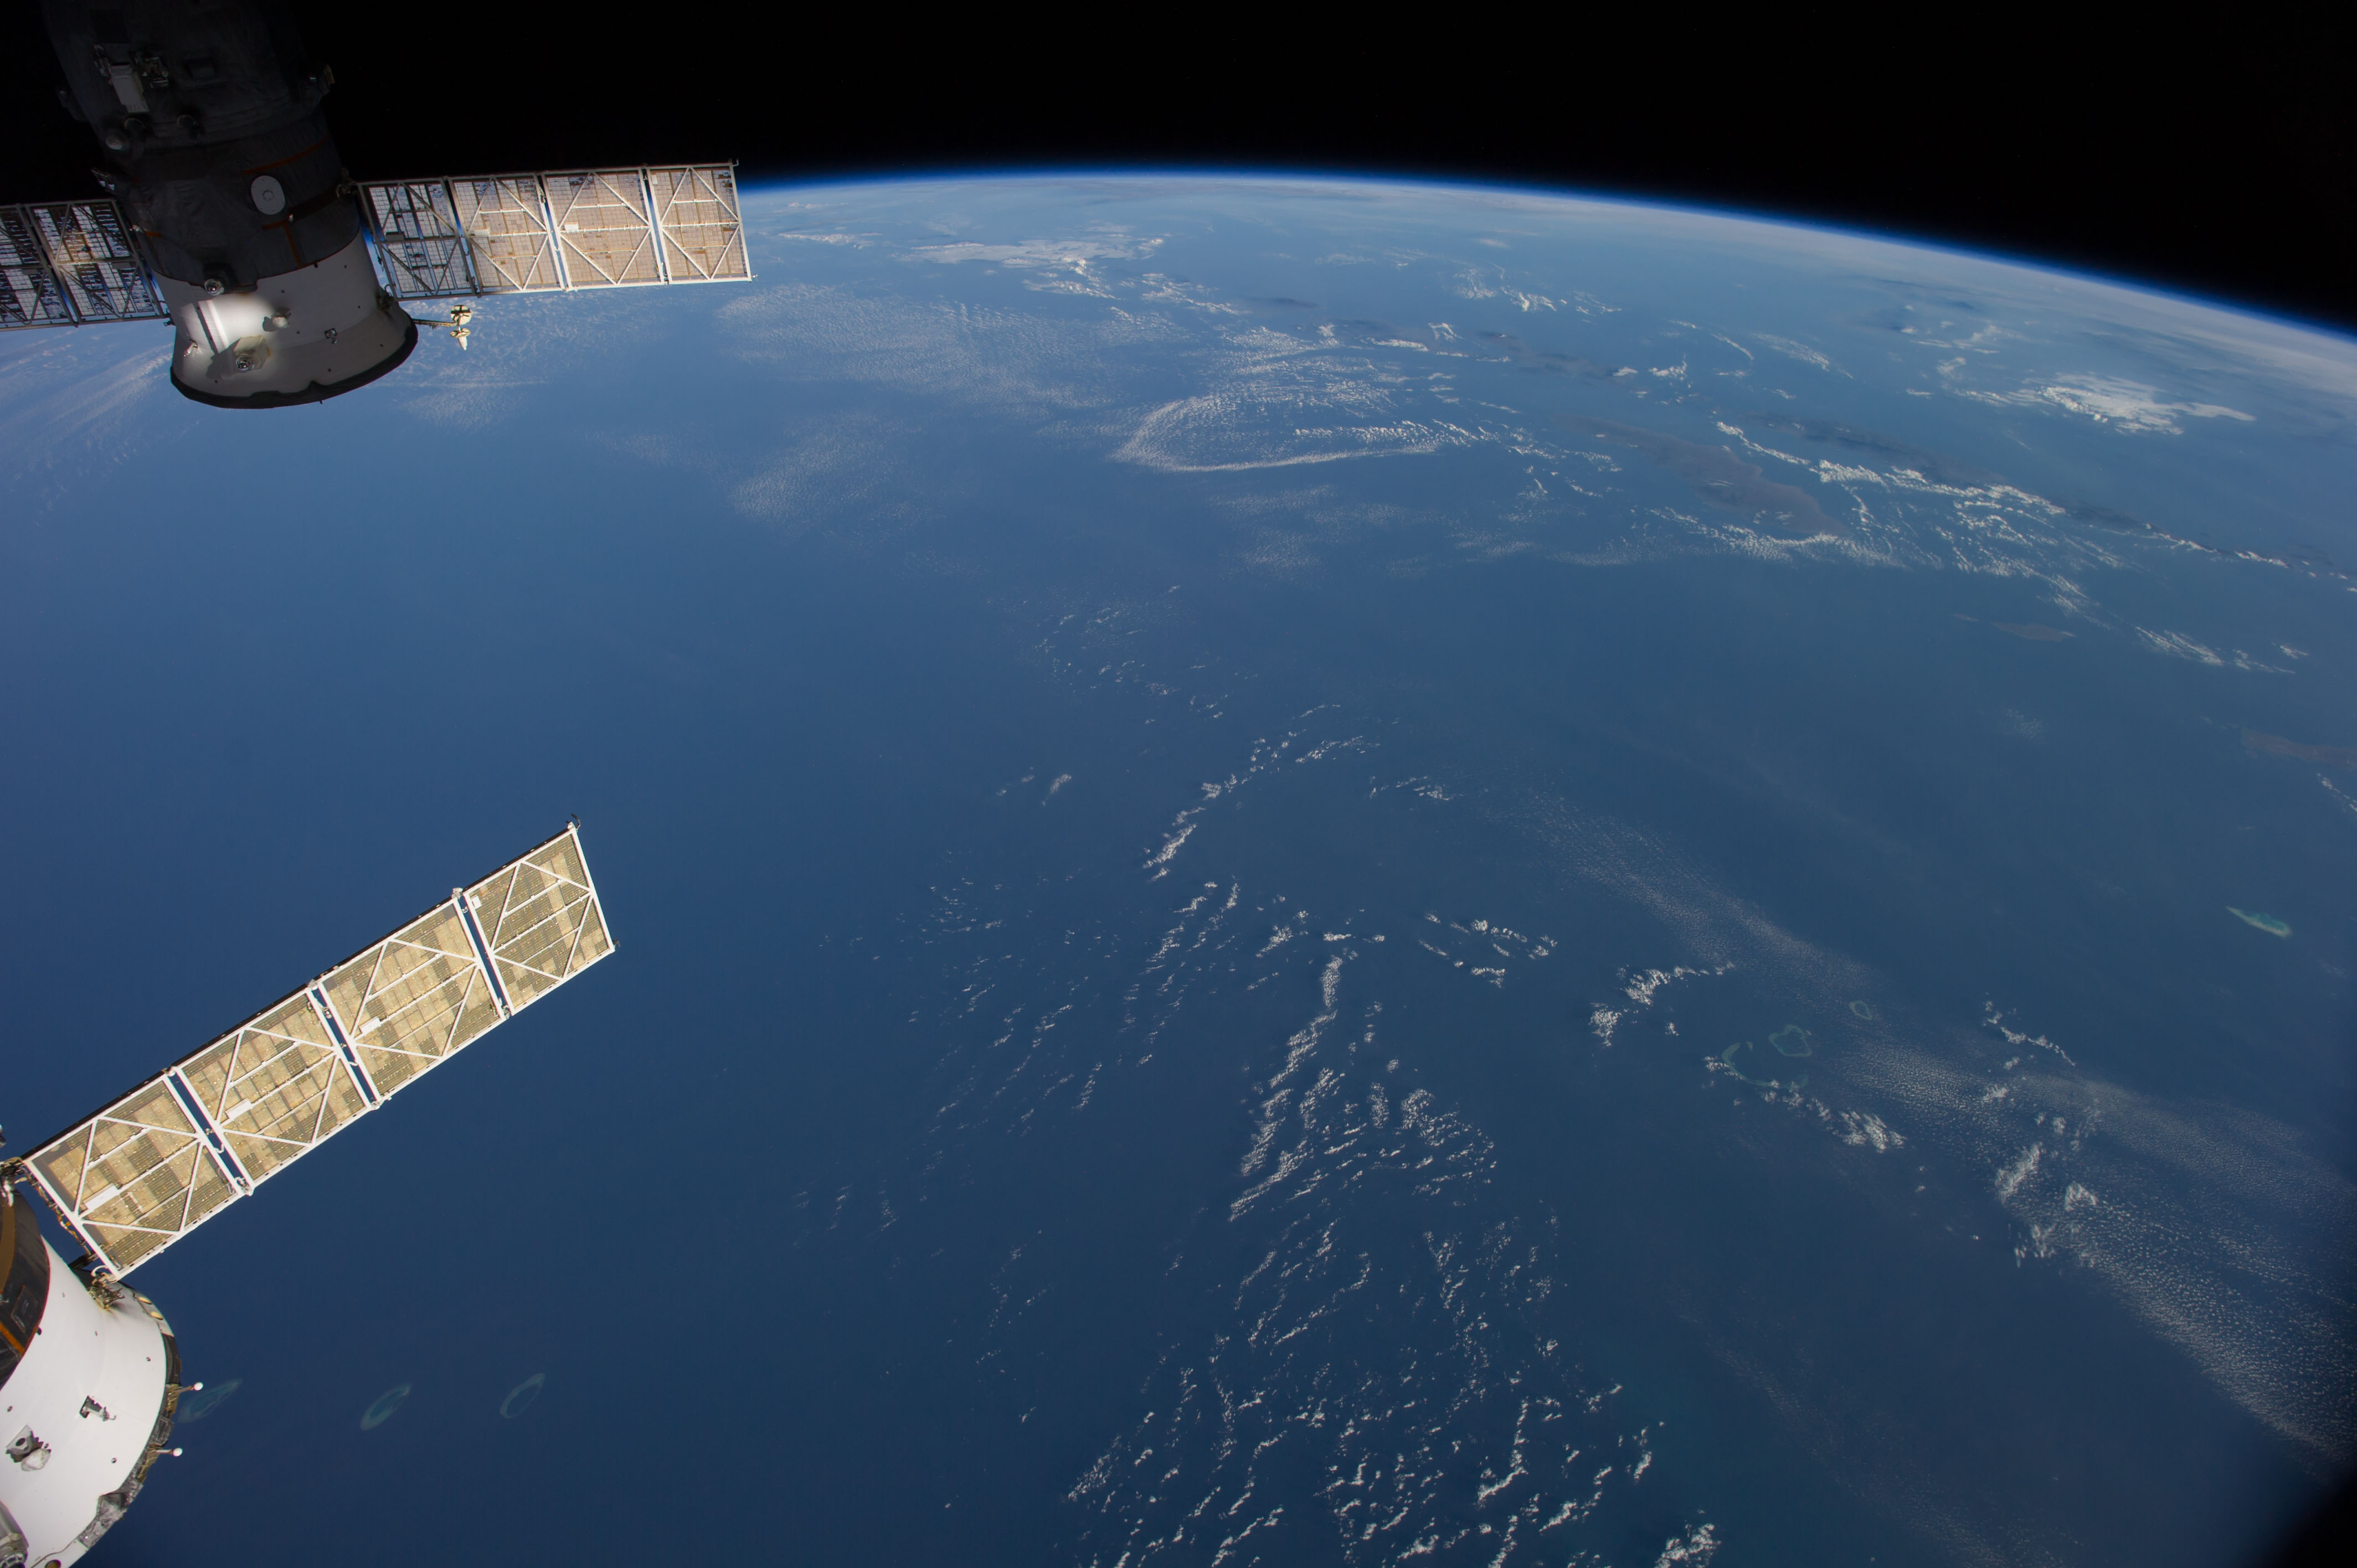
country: AUSTRALIA-WA
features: INDIAN O., JAVA S., BALI S., FLORES S., SAVU S., W. NUSA TENGGARA, E. NUSA TENGGARA, ATMOSPHERIC LIMB
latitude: -14.0
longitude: 117.5
